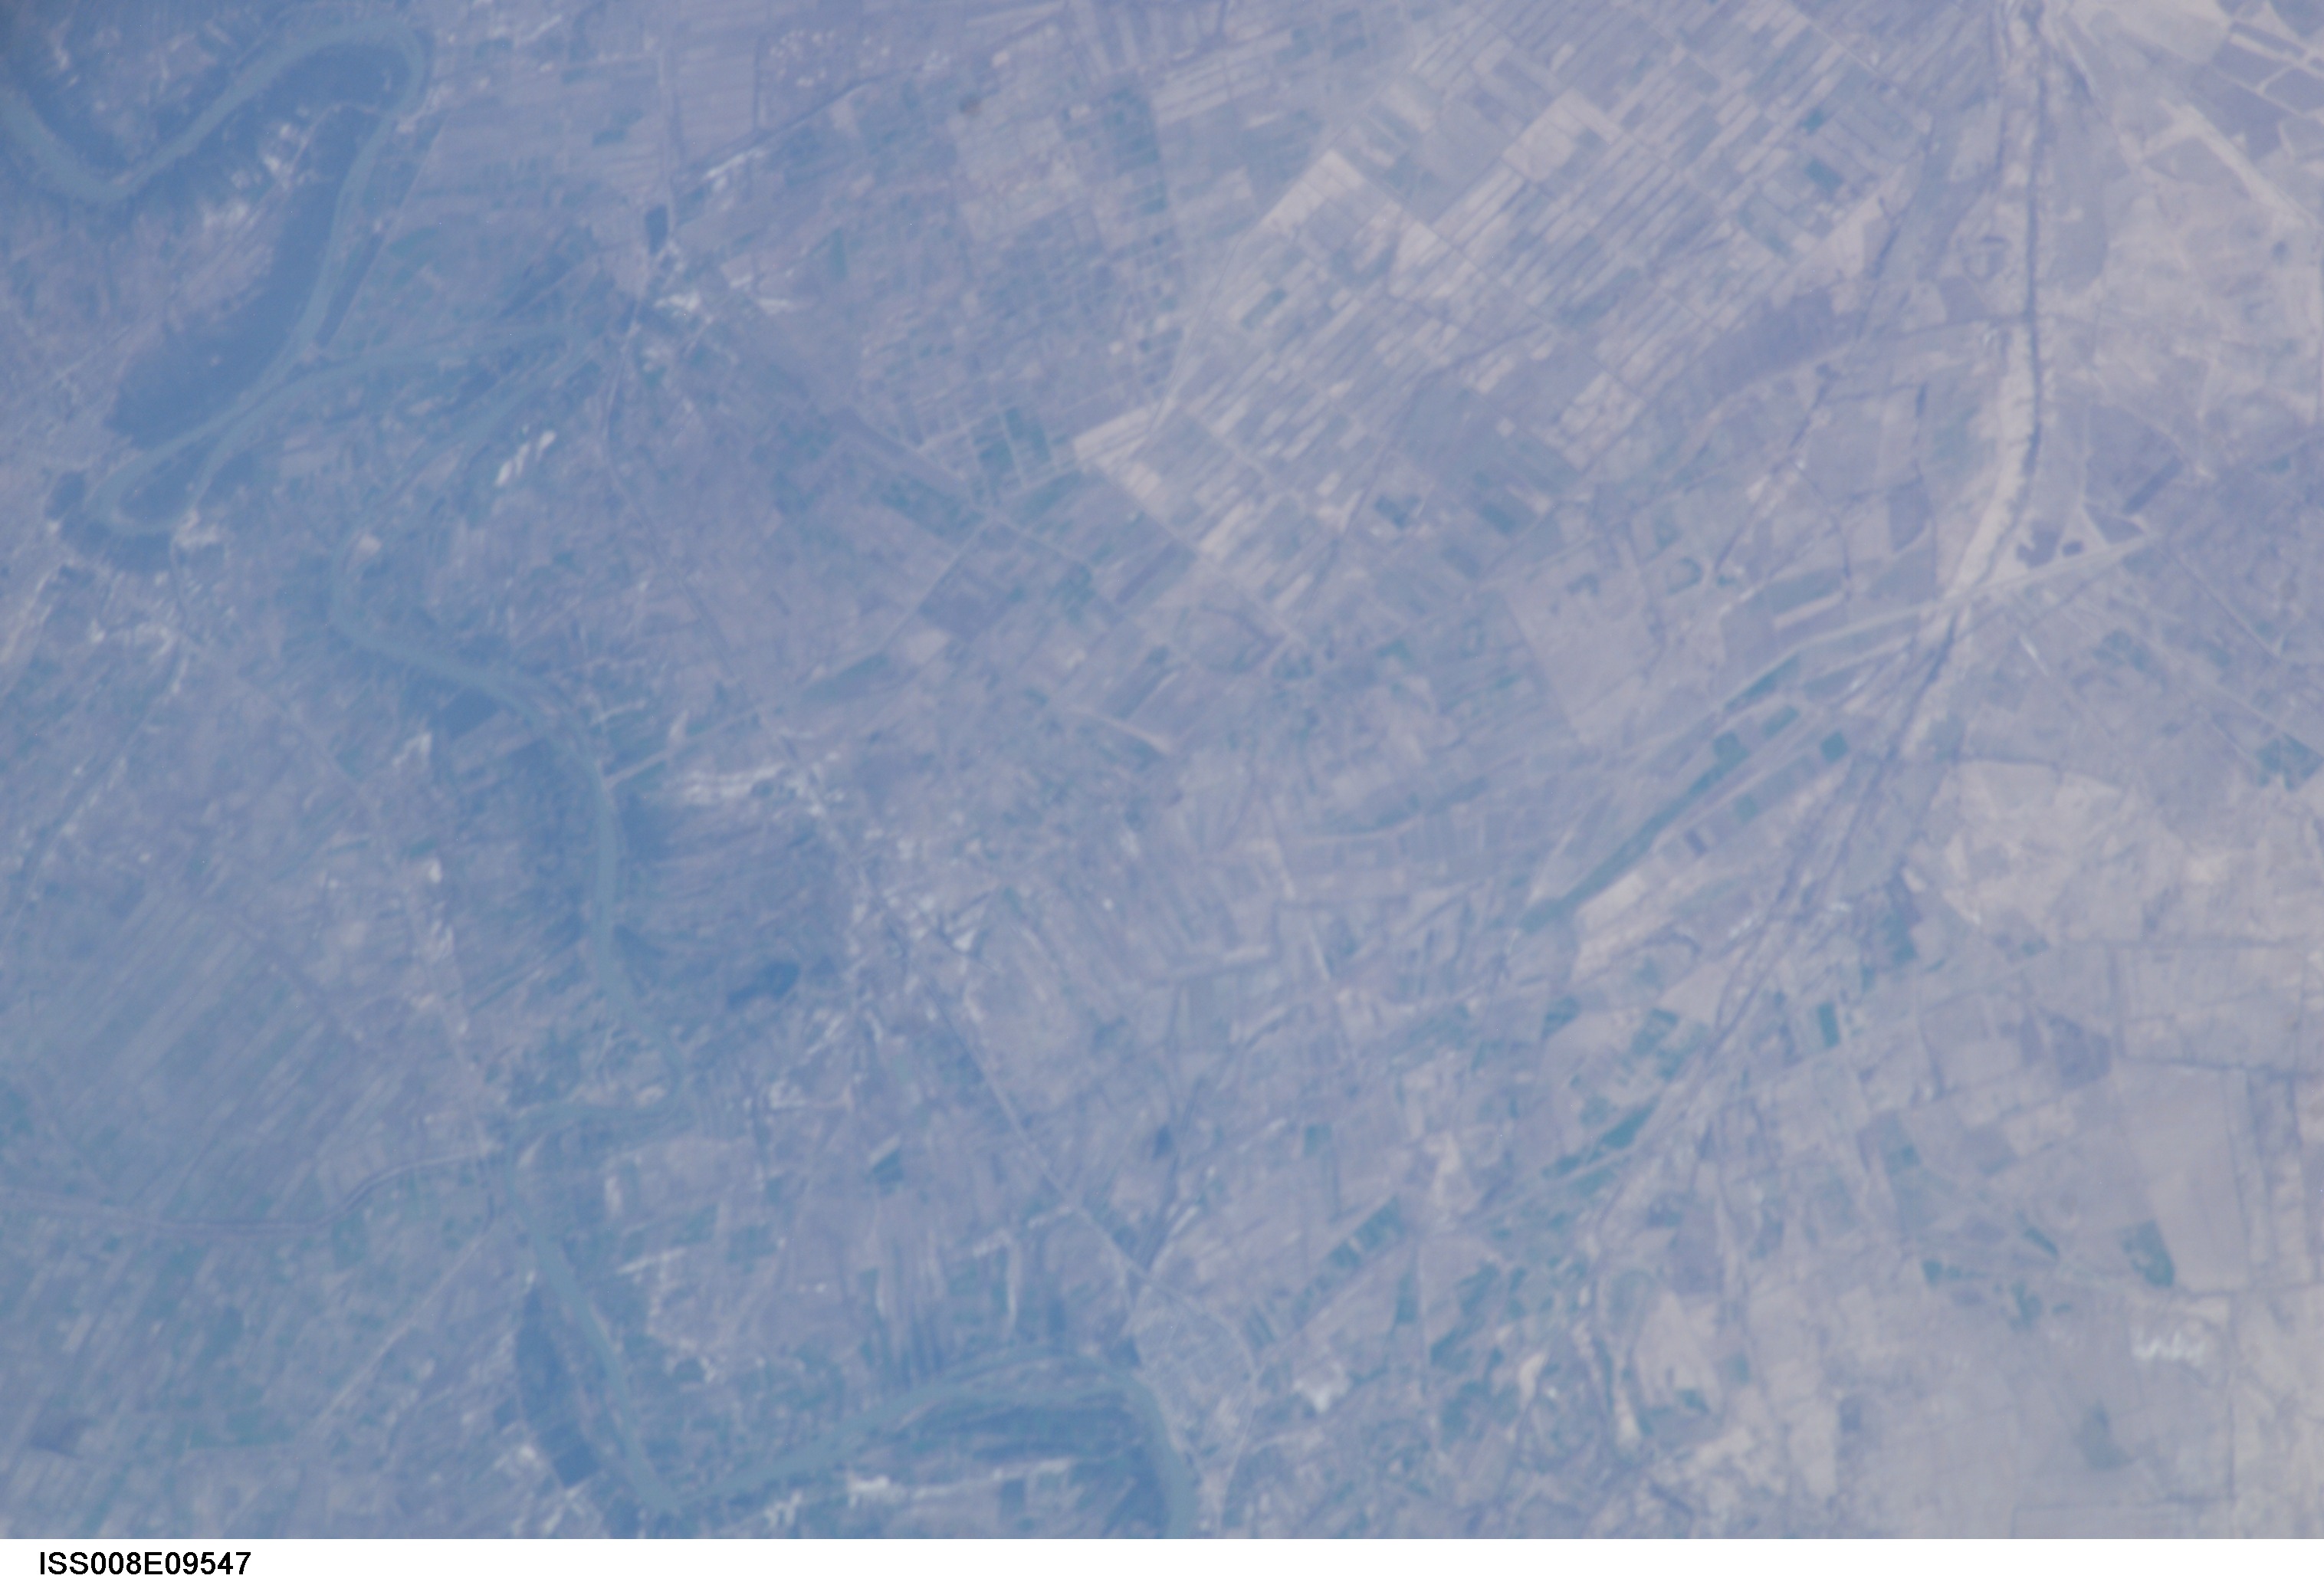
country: IRAQ
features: TIGRIS R., AGRICULTURE
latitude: 33.0
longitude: 45.0
